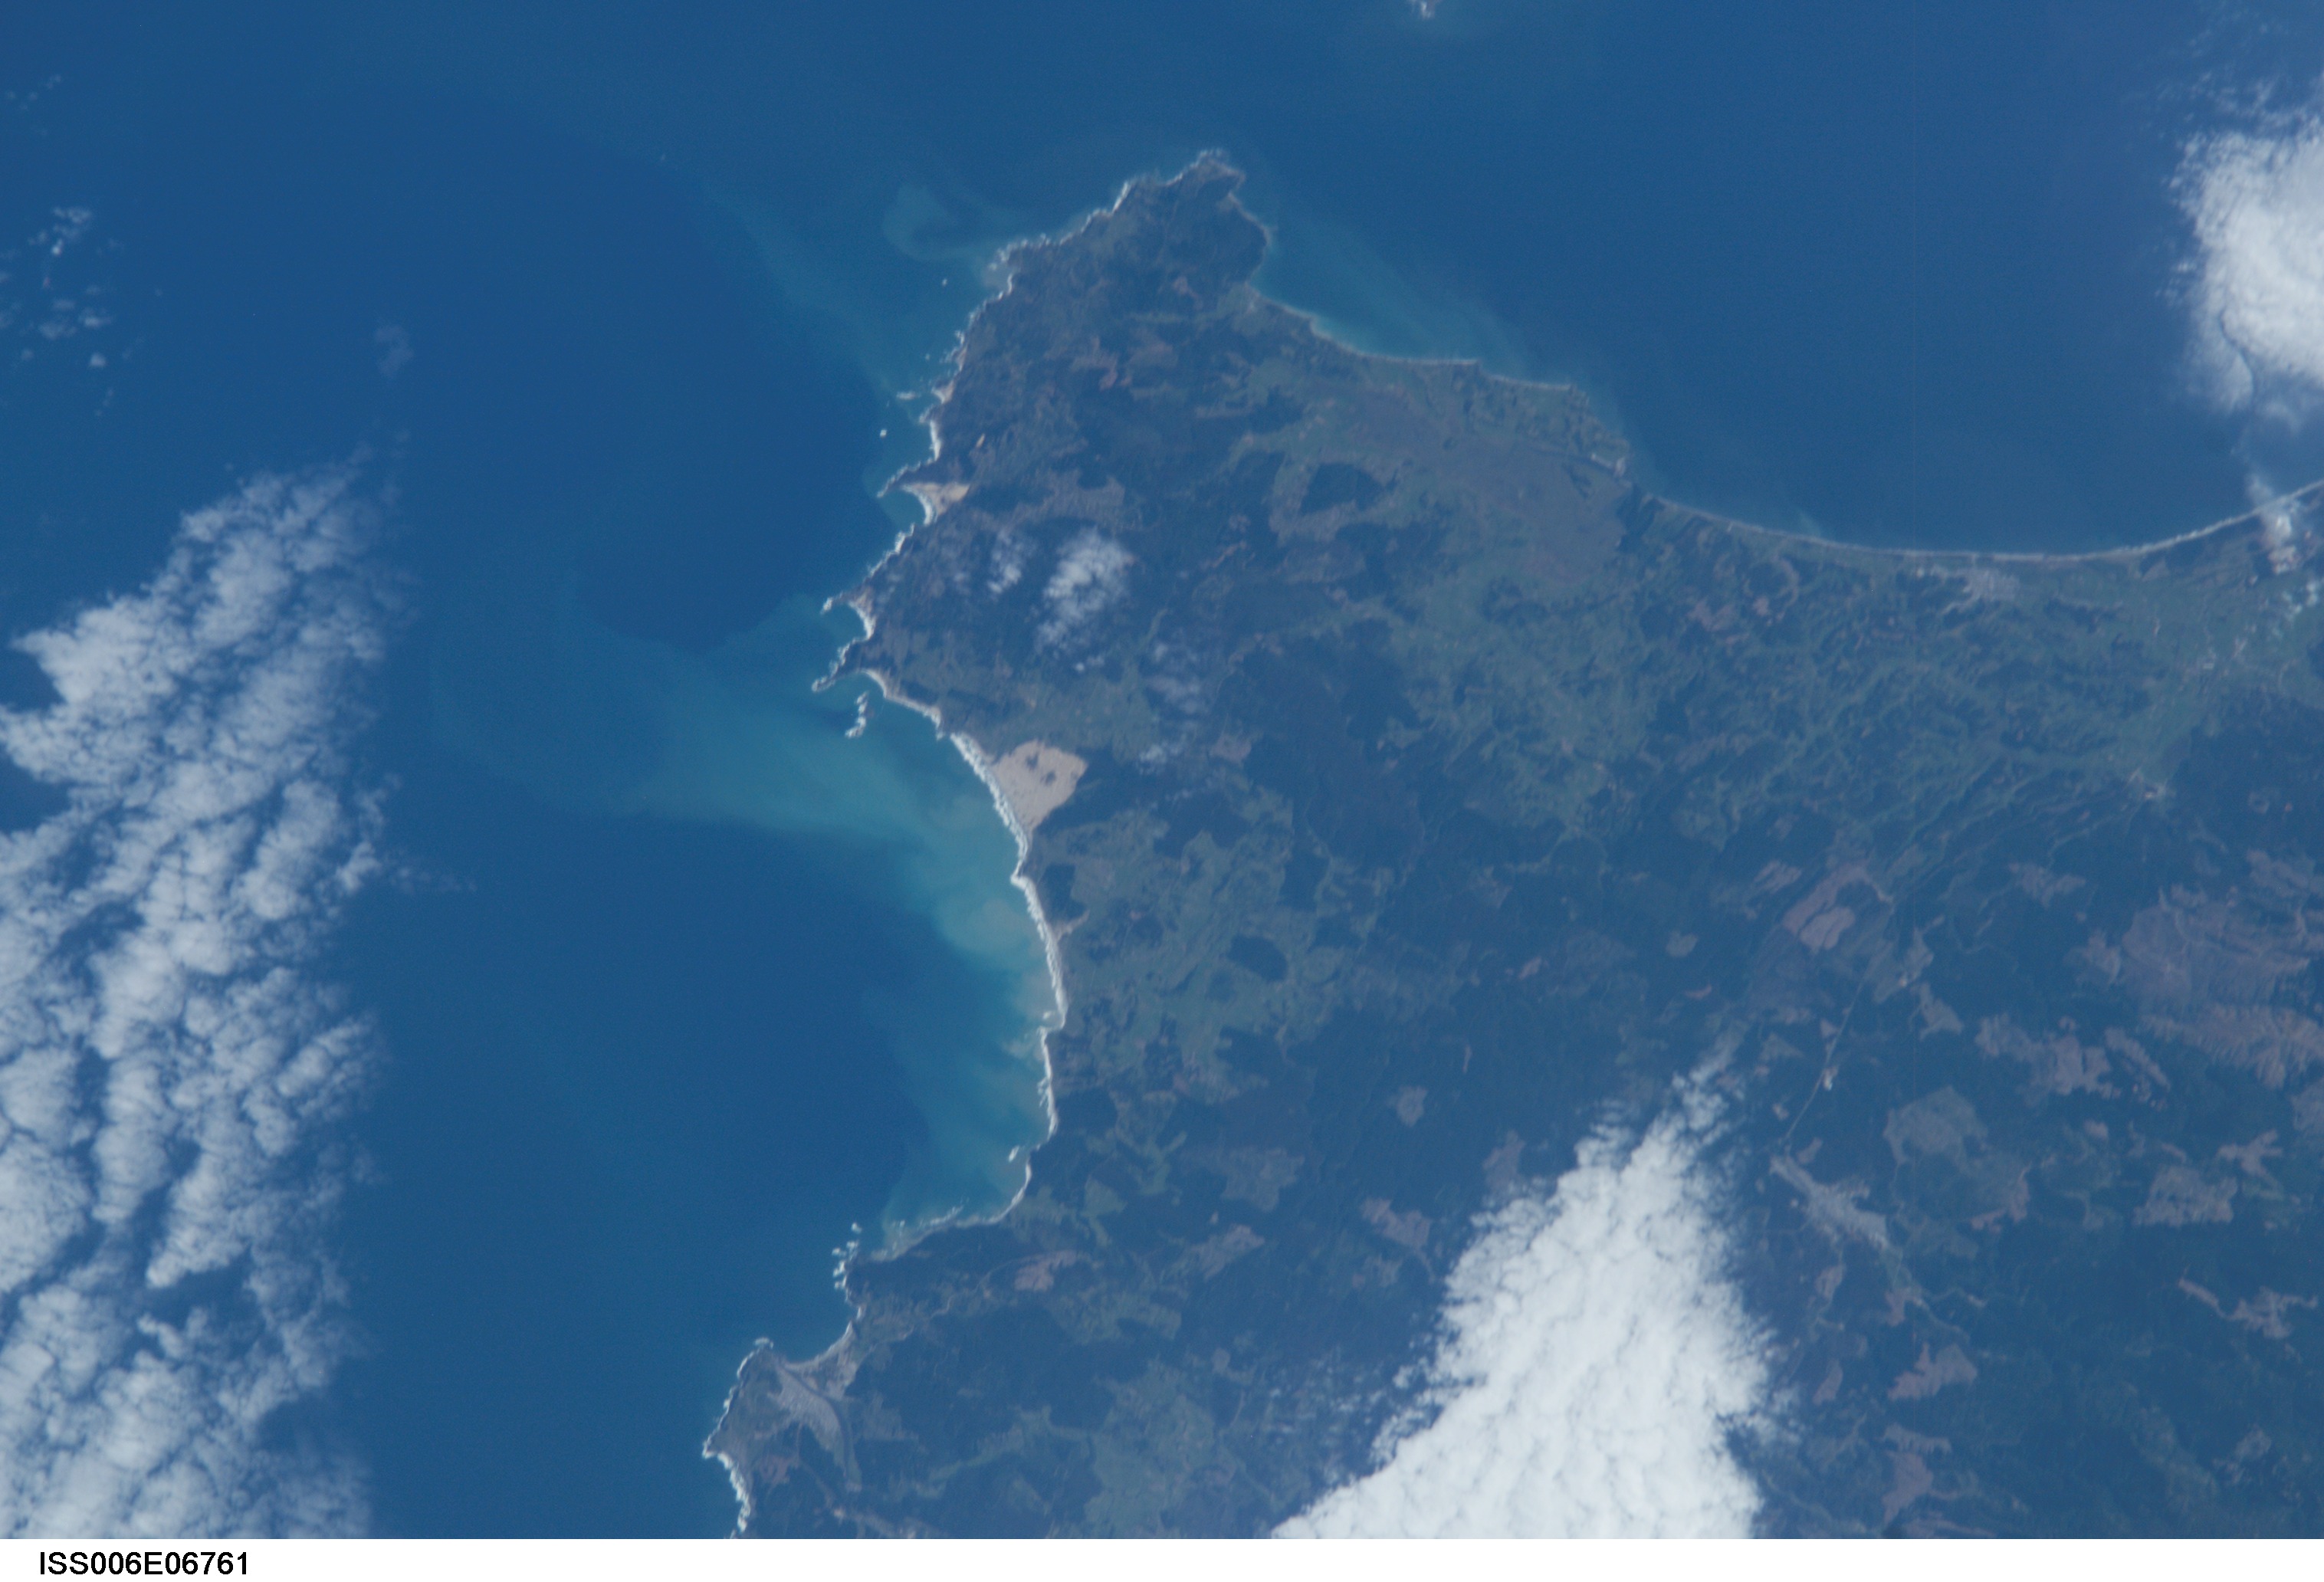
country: CHILE
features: LAVAPIE POINT, CARNERO BAY
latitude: -37.5
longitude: -73.5
